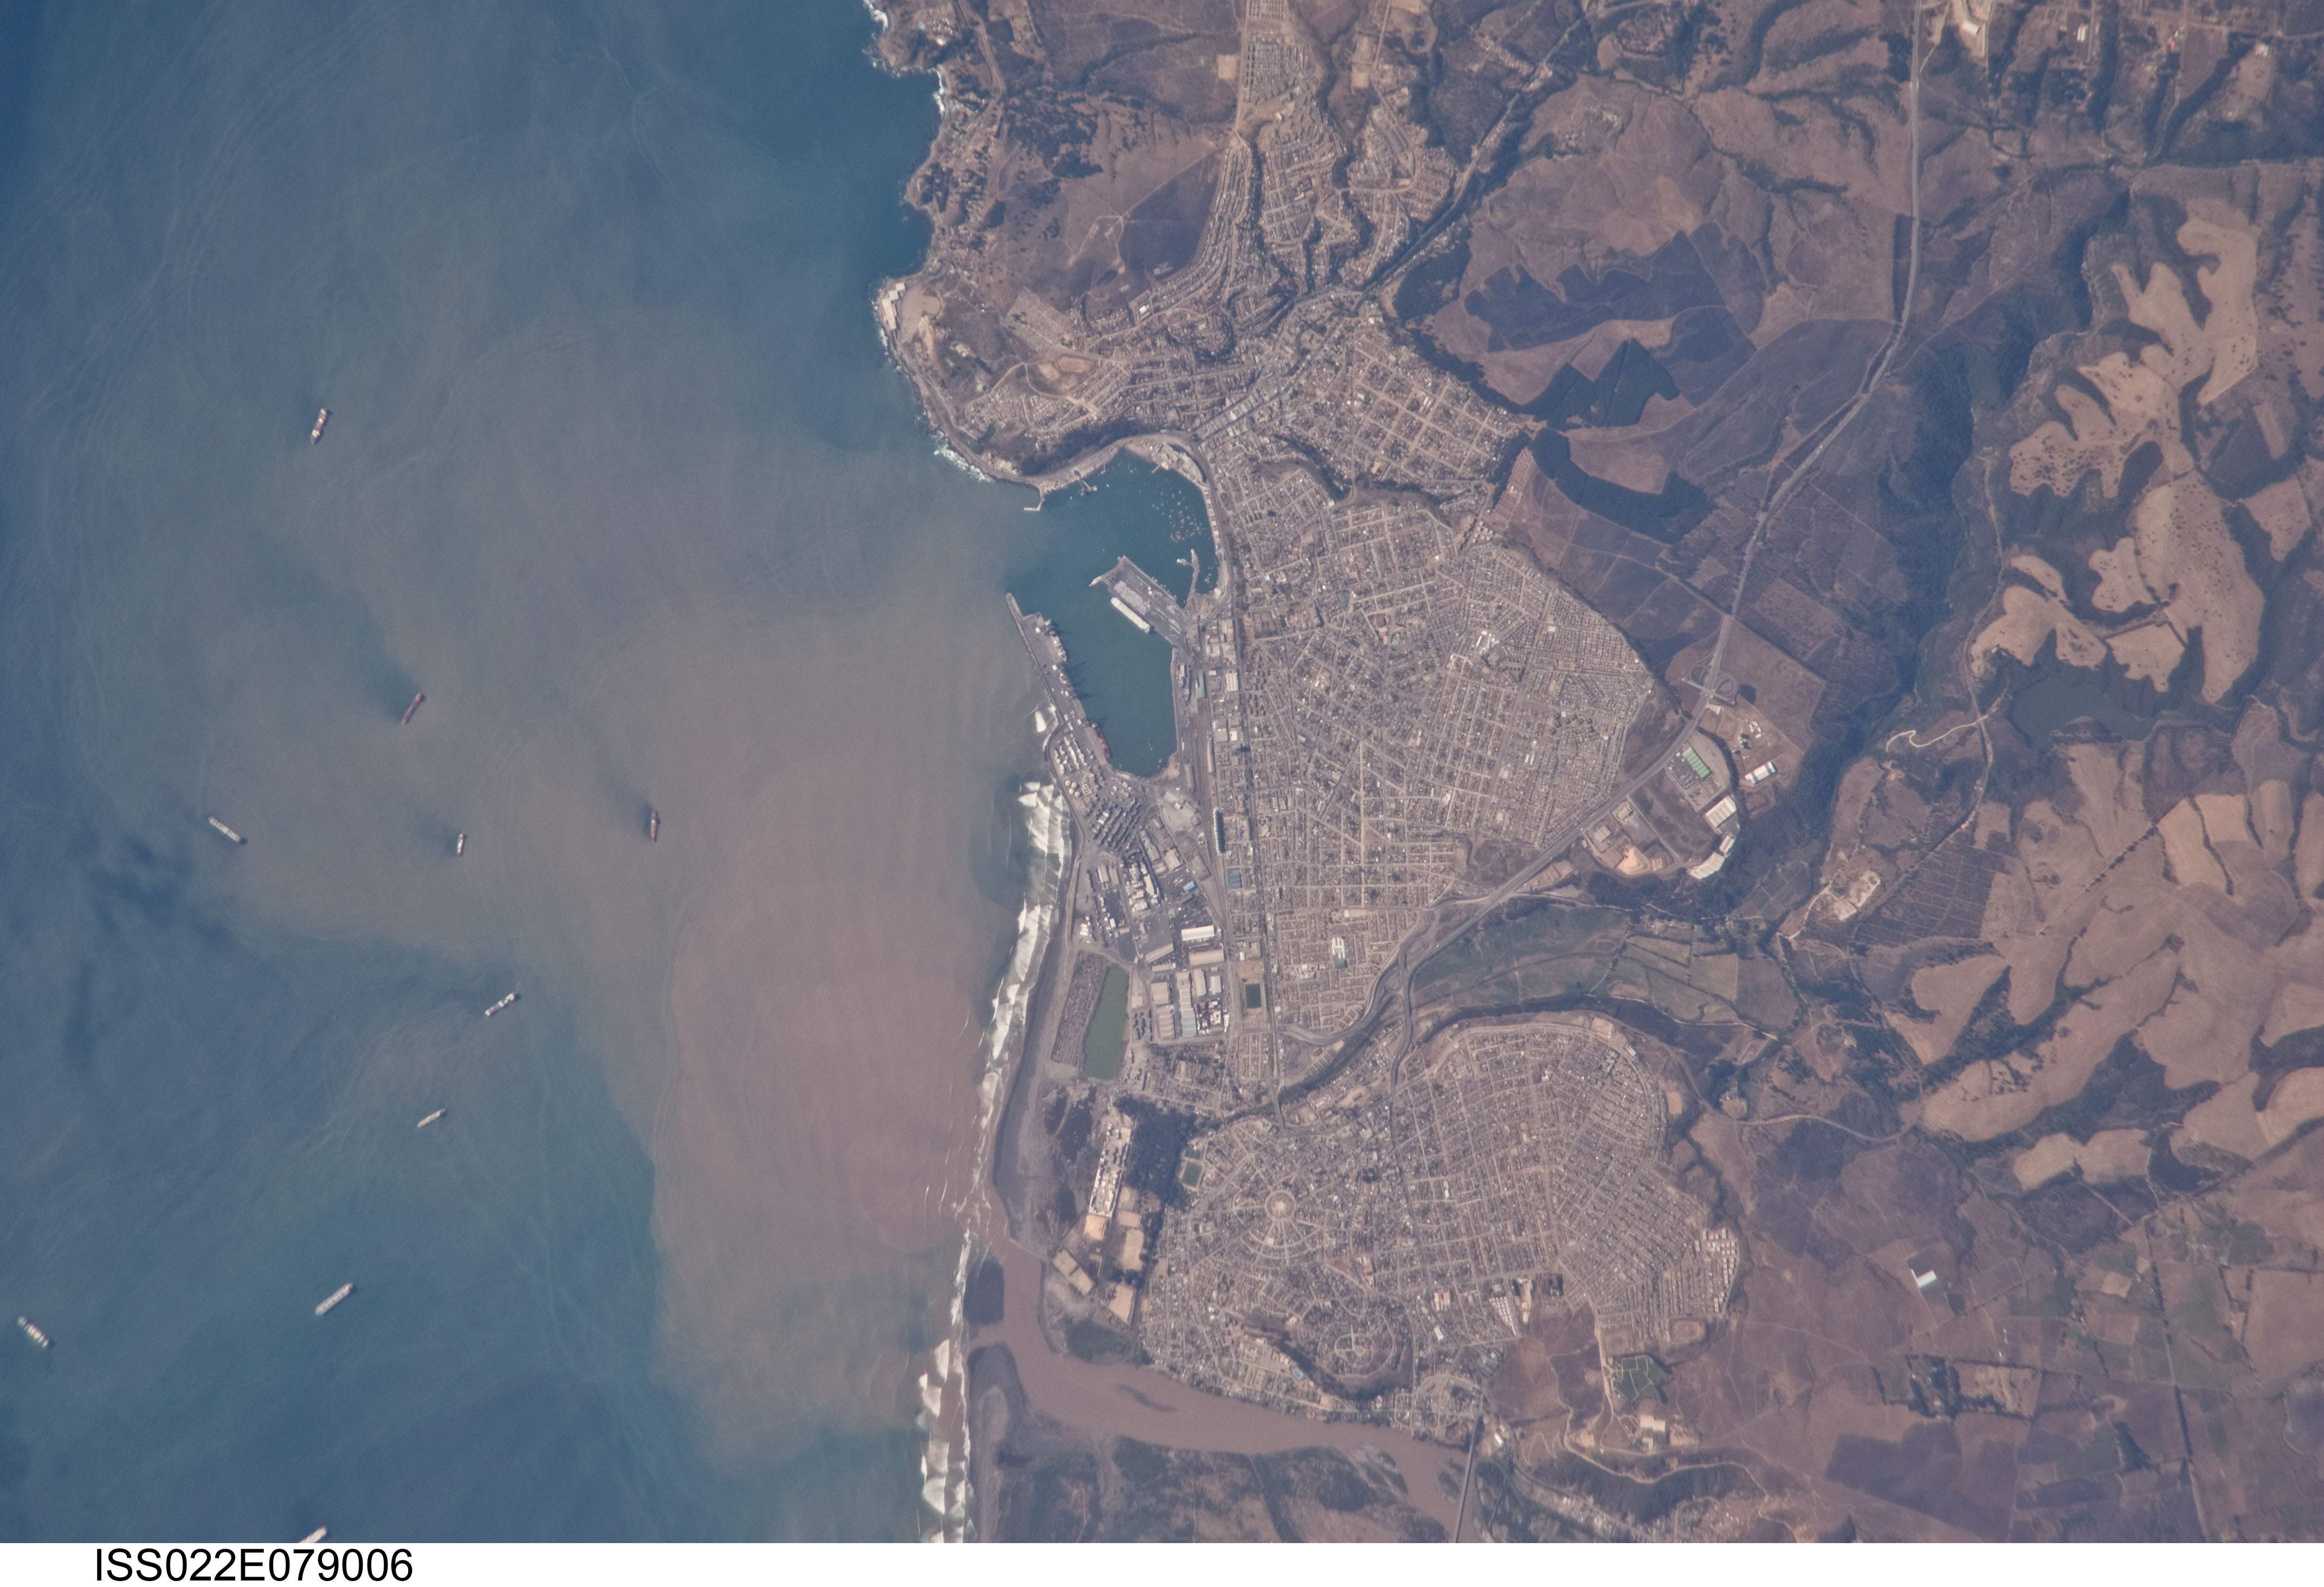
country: CHILE
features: SAN ANTONIO, MAIPO R., PORT, SHIPS, SED.
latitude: -33.6
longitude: -71.6
